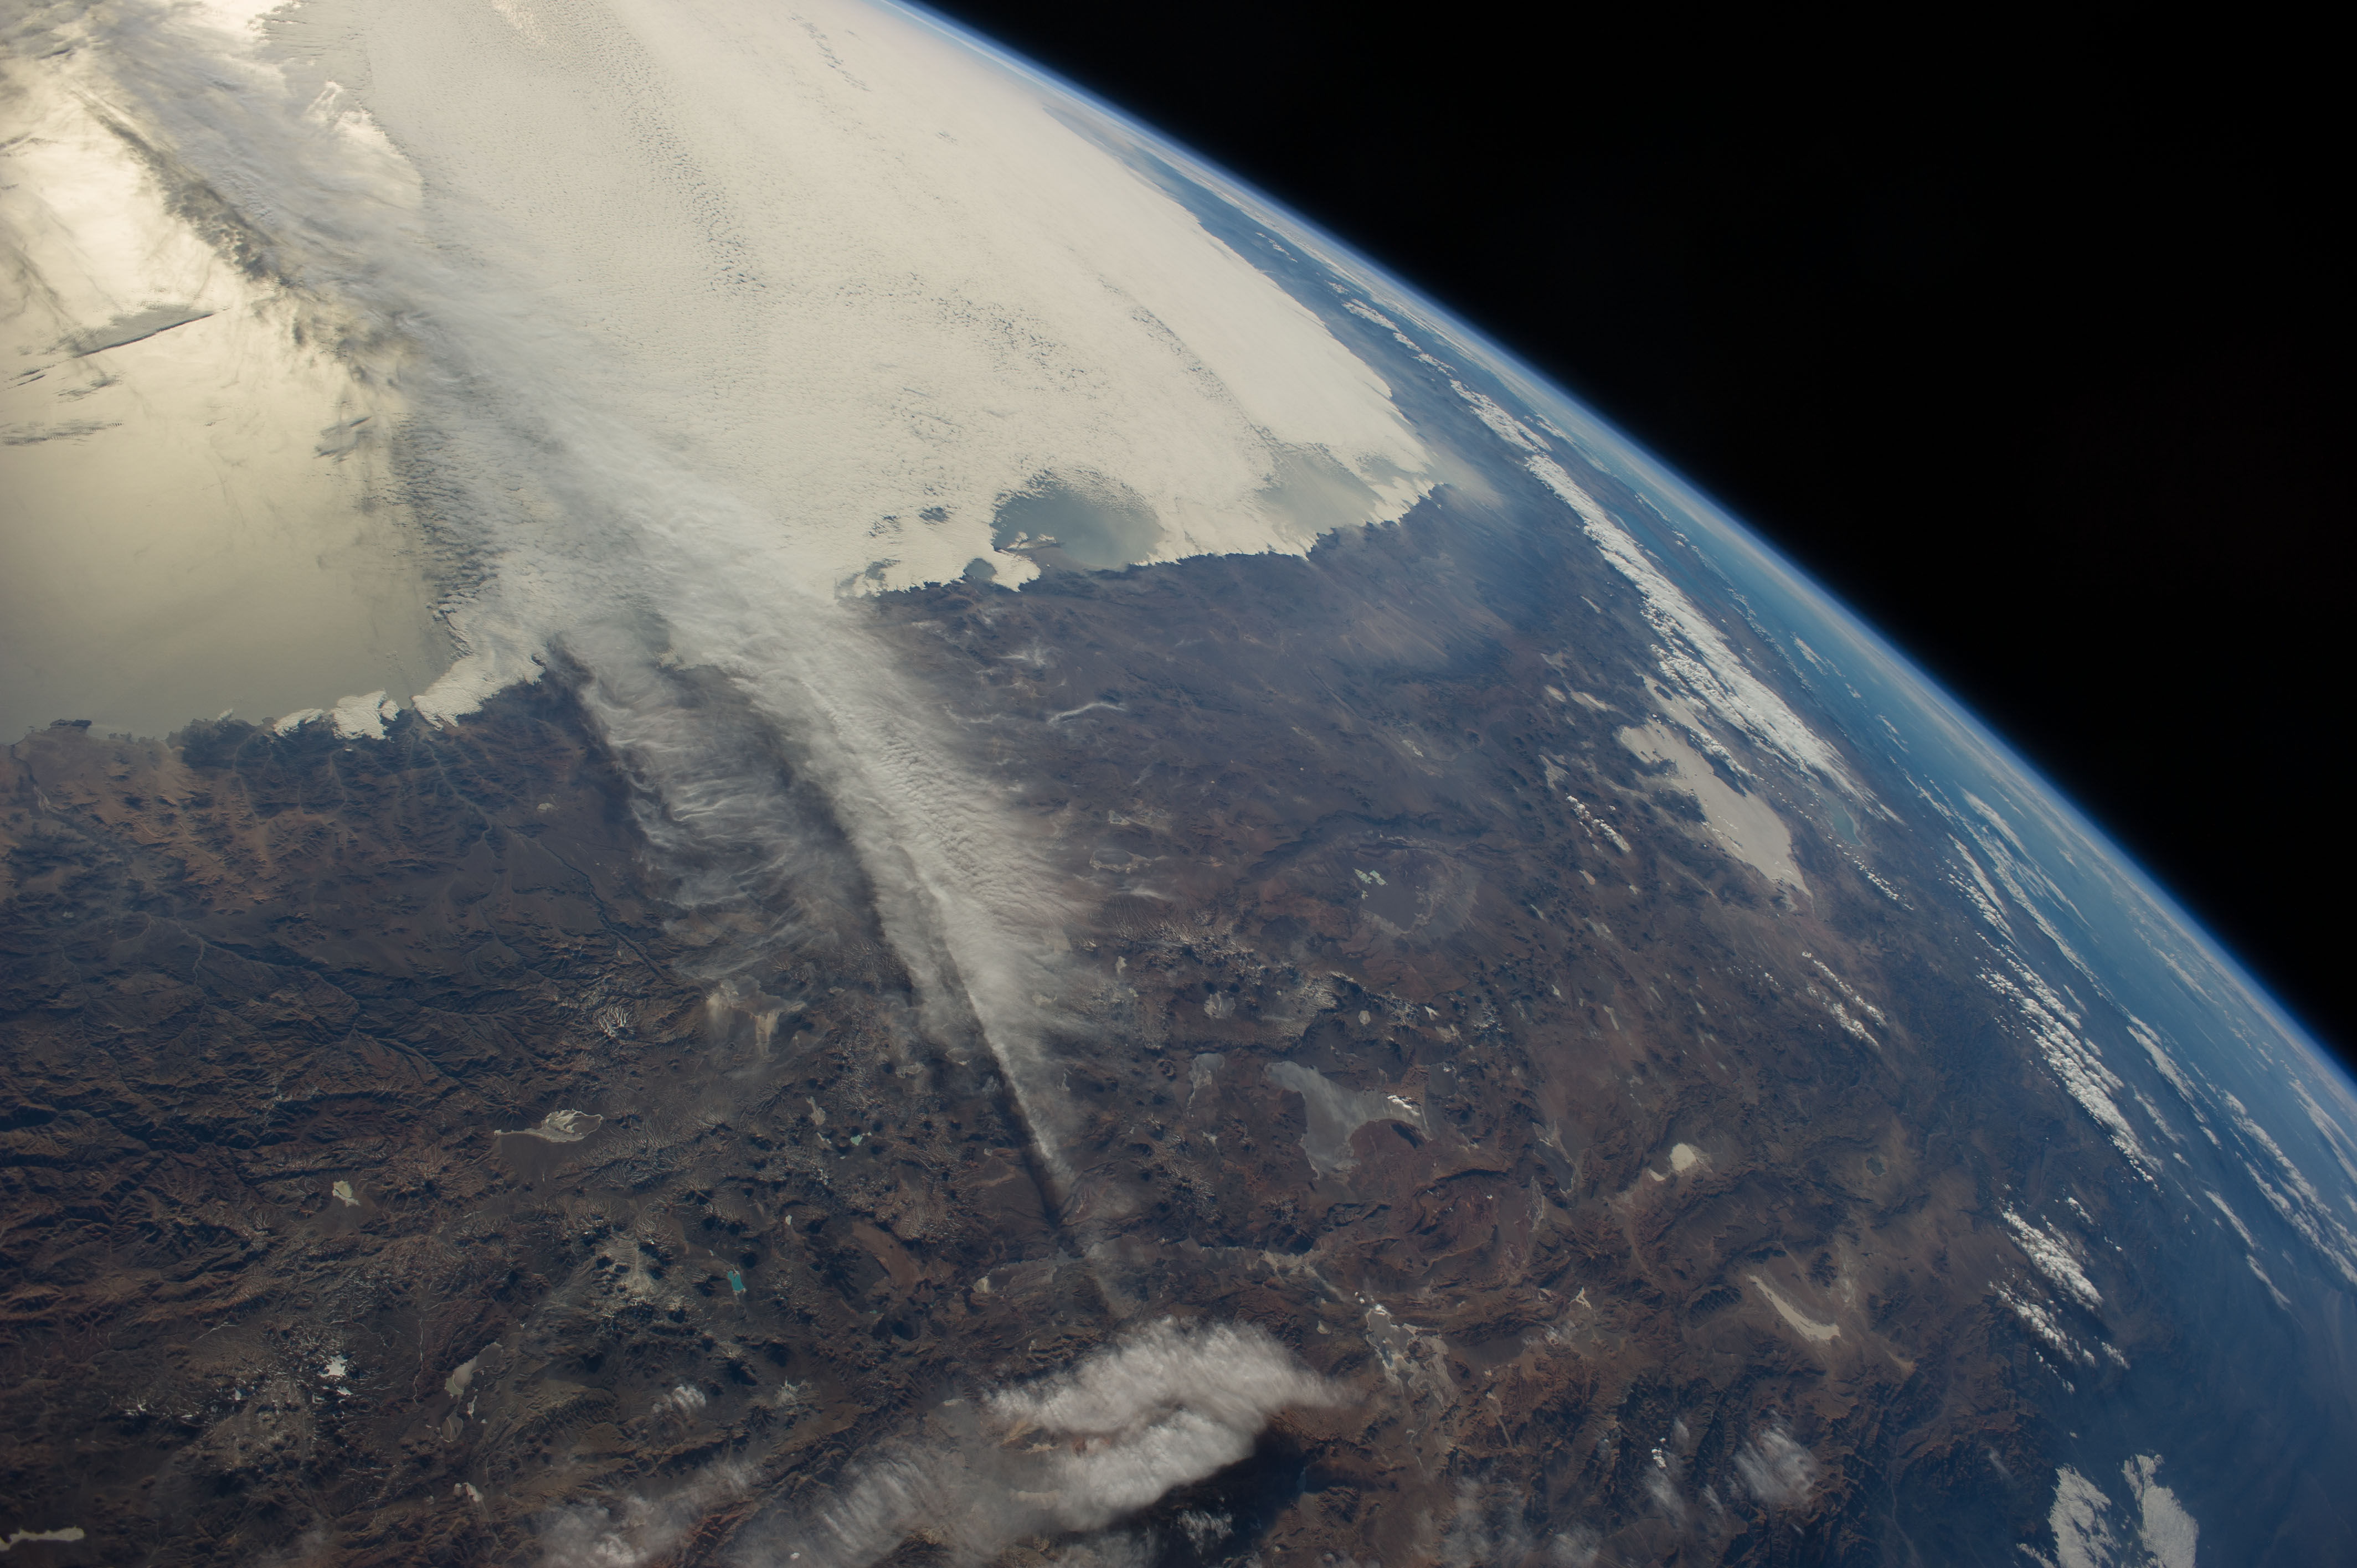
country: ARGENTINA
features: COASTLINE, MOUNTAINS, PACIFIC OCEAN, EARTH LIMB, ATLANTIC OCEAN
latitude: -28.7
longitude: -65.9
